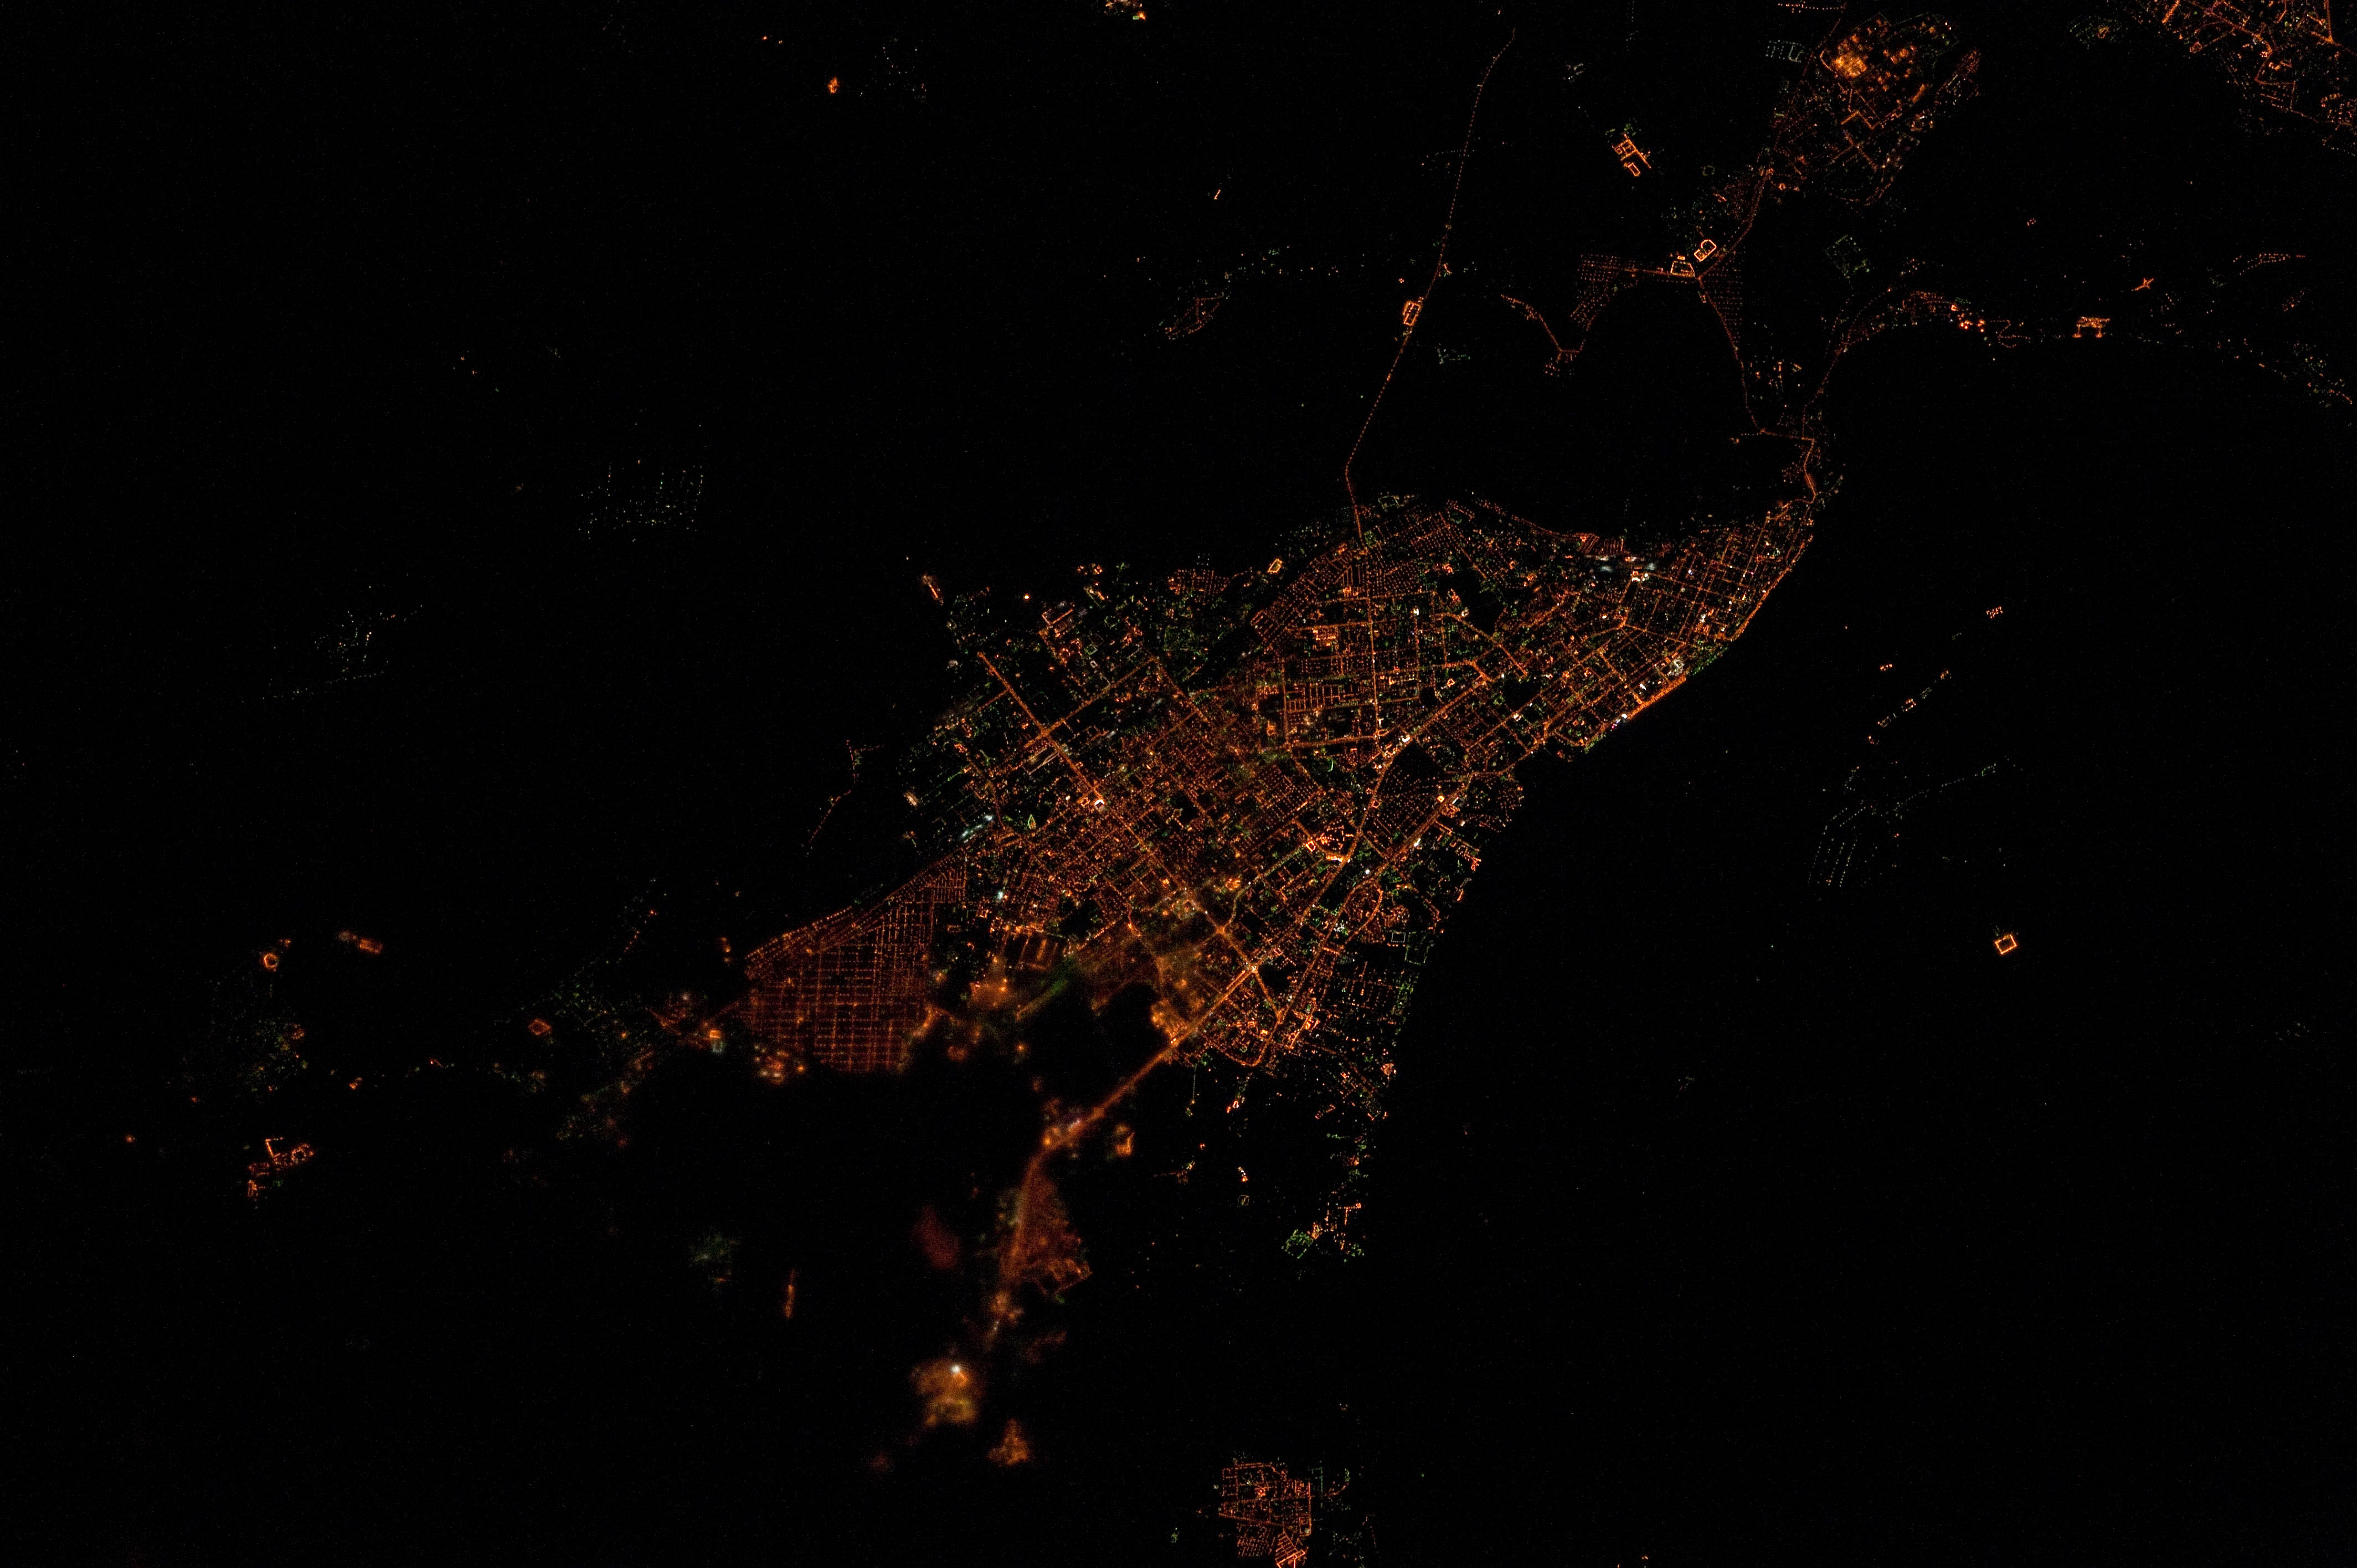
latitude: 53.2
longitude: 50.1
